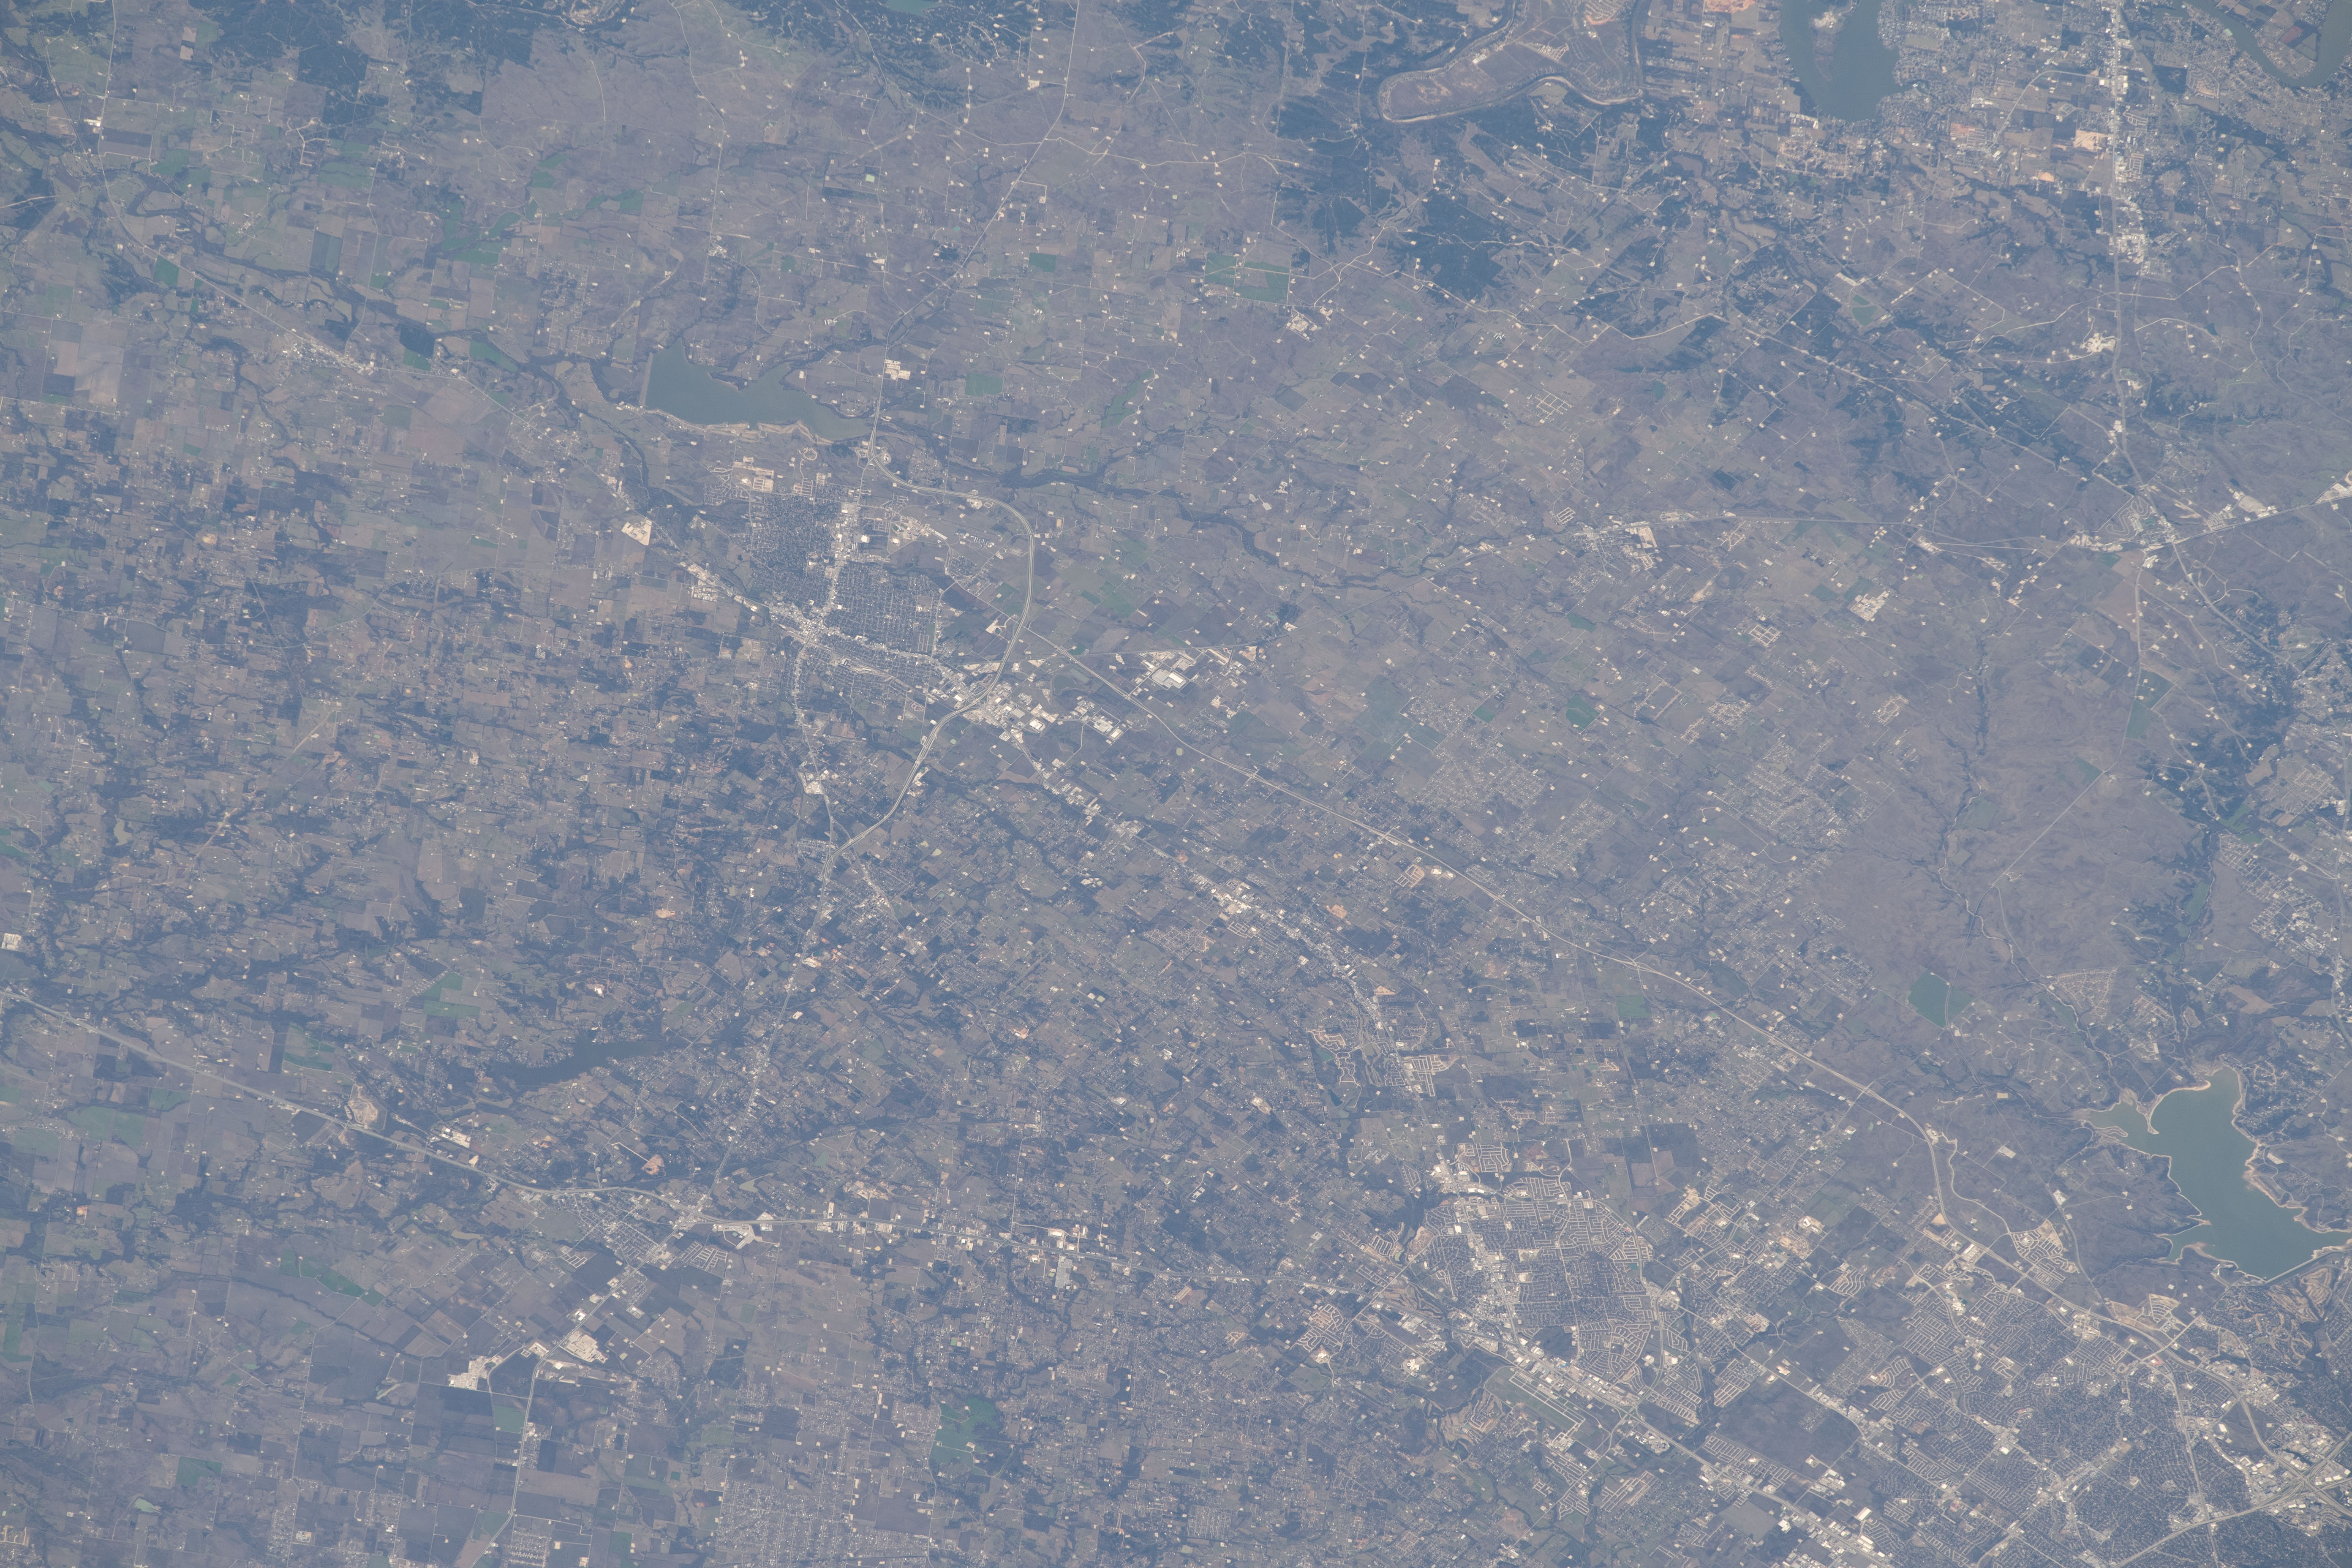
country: USA-TEXAS
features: FORT WORTH, CLEBURNE, BURLESON, BENBROOK LAKE
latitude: 32.4
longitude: -97.4
